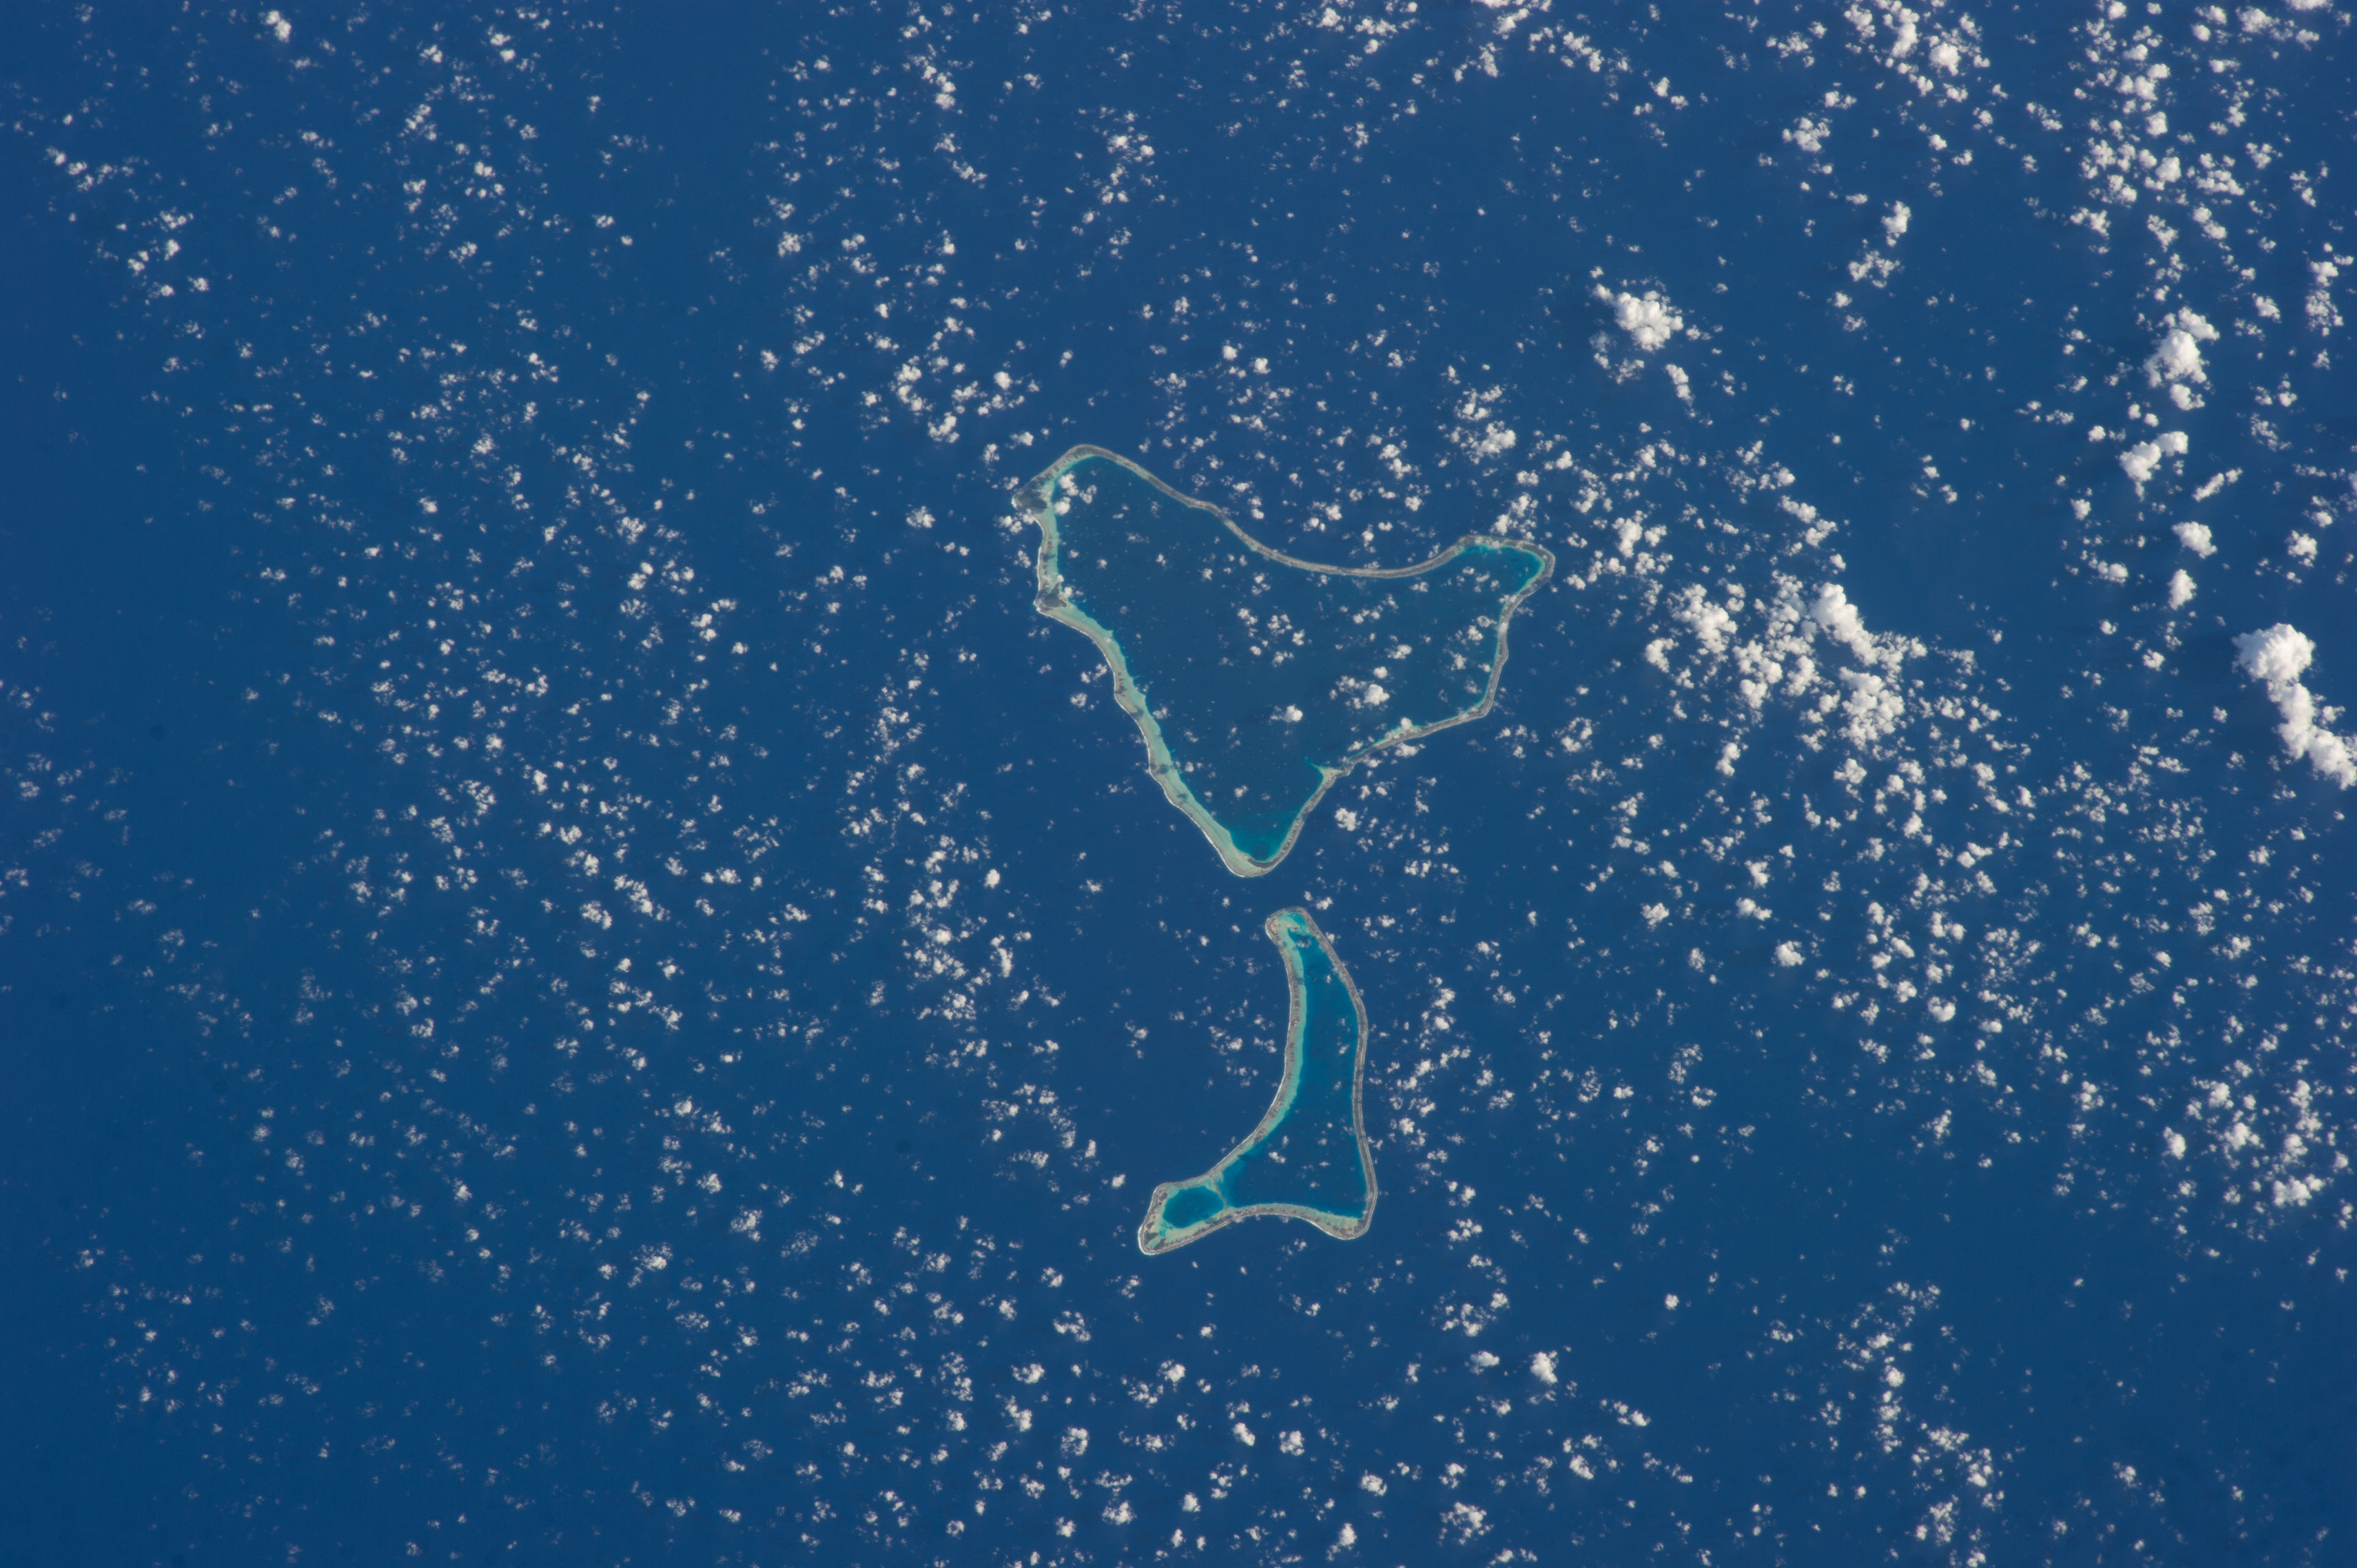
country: TUAMOTU_ARCHIPELAGO
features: MAROKAU, ATOLL RAVAHERE, PACIFIC OCEAN
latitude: -18.1
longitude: -142.3
